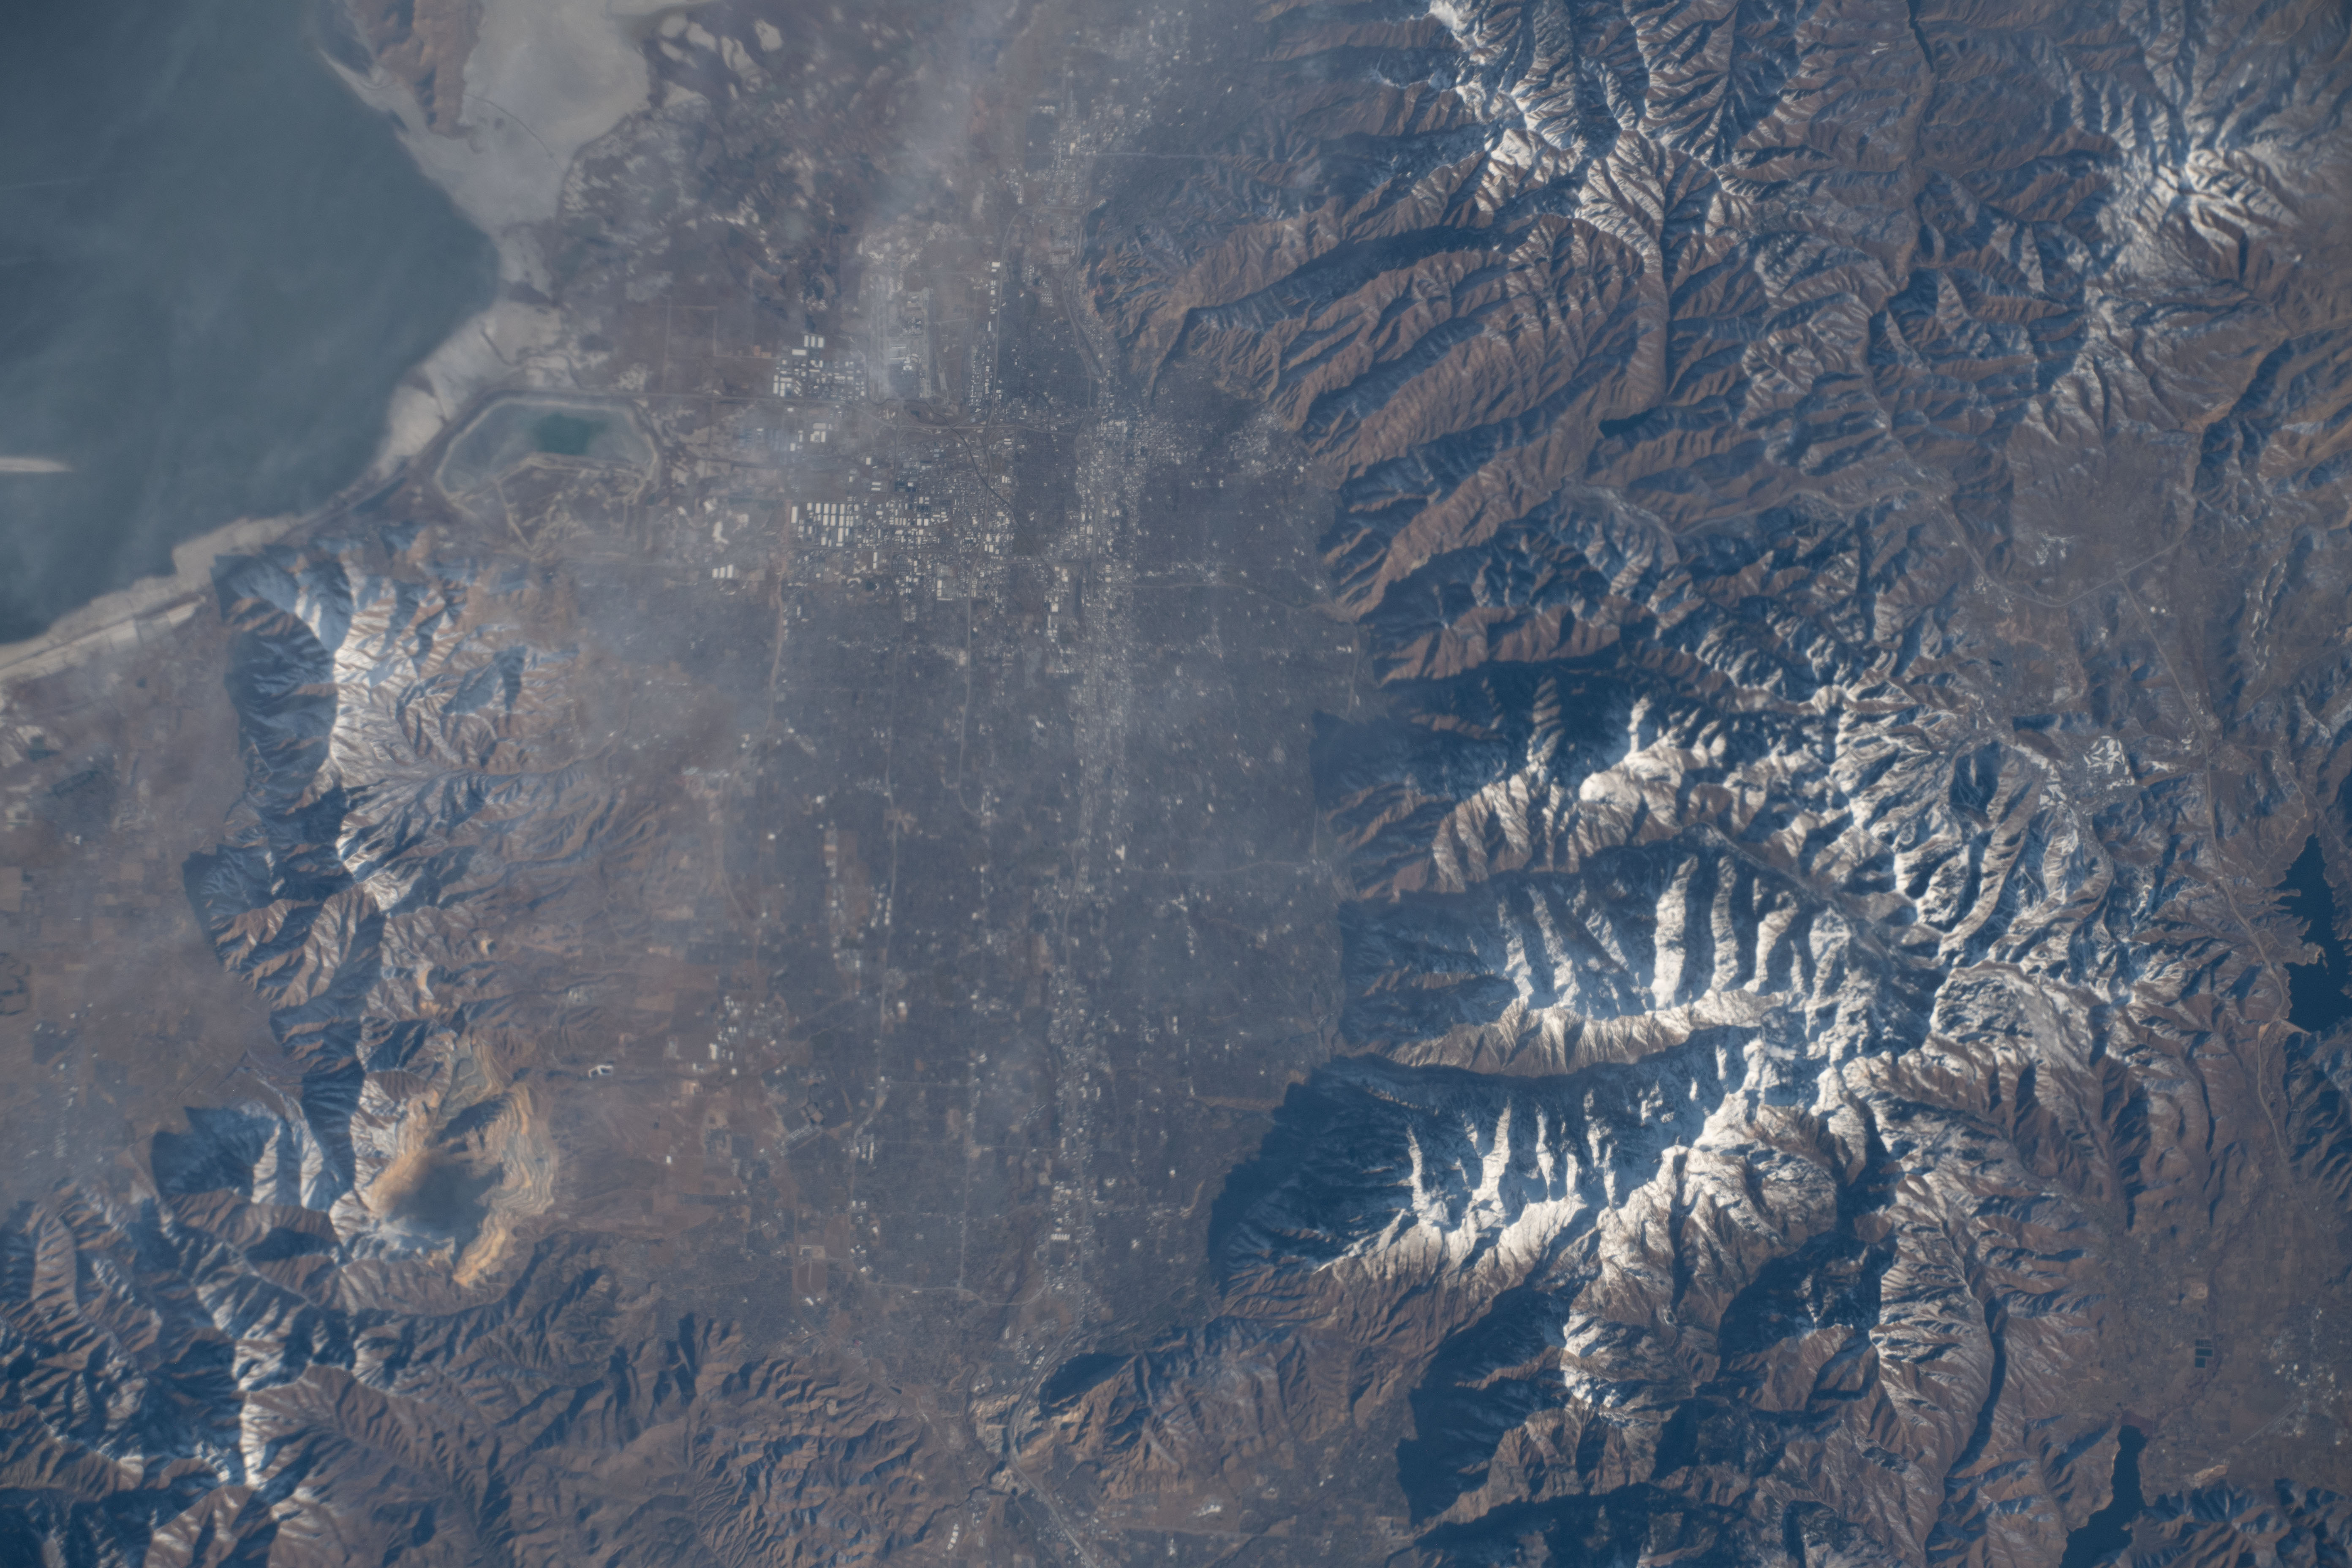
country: USA-UTAH
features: SALT LAKE CITY, TWIN PEAKS, GREAT SALT LAKE
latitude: 40.6
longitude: -111.8
